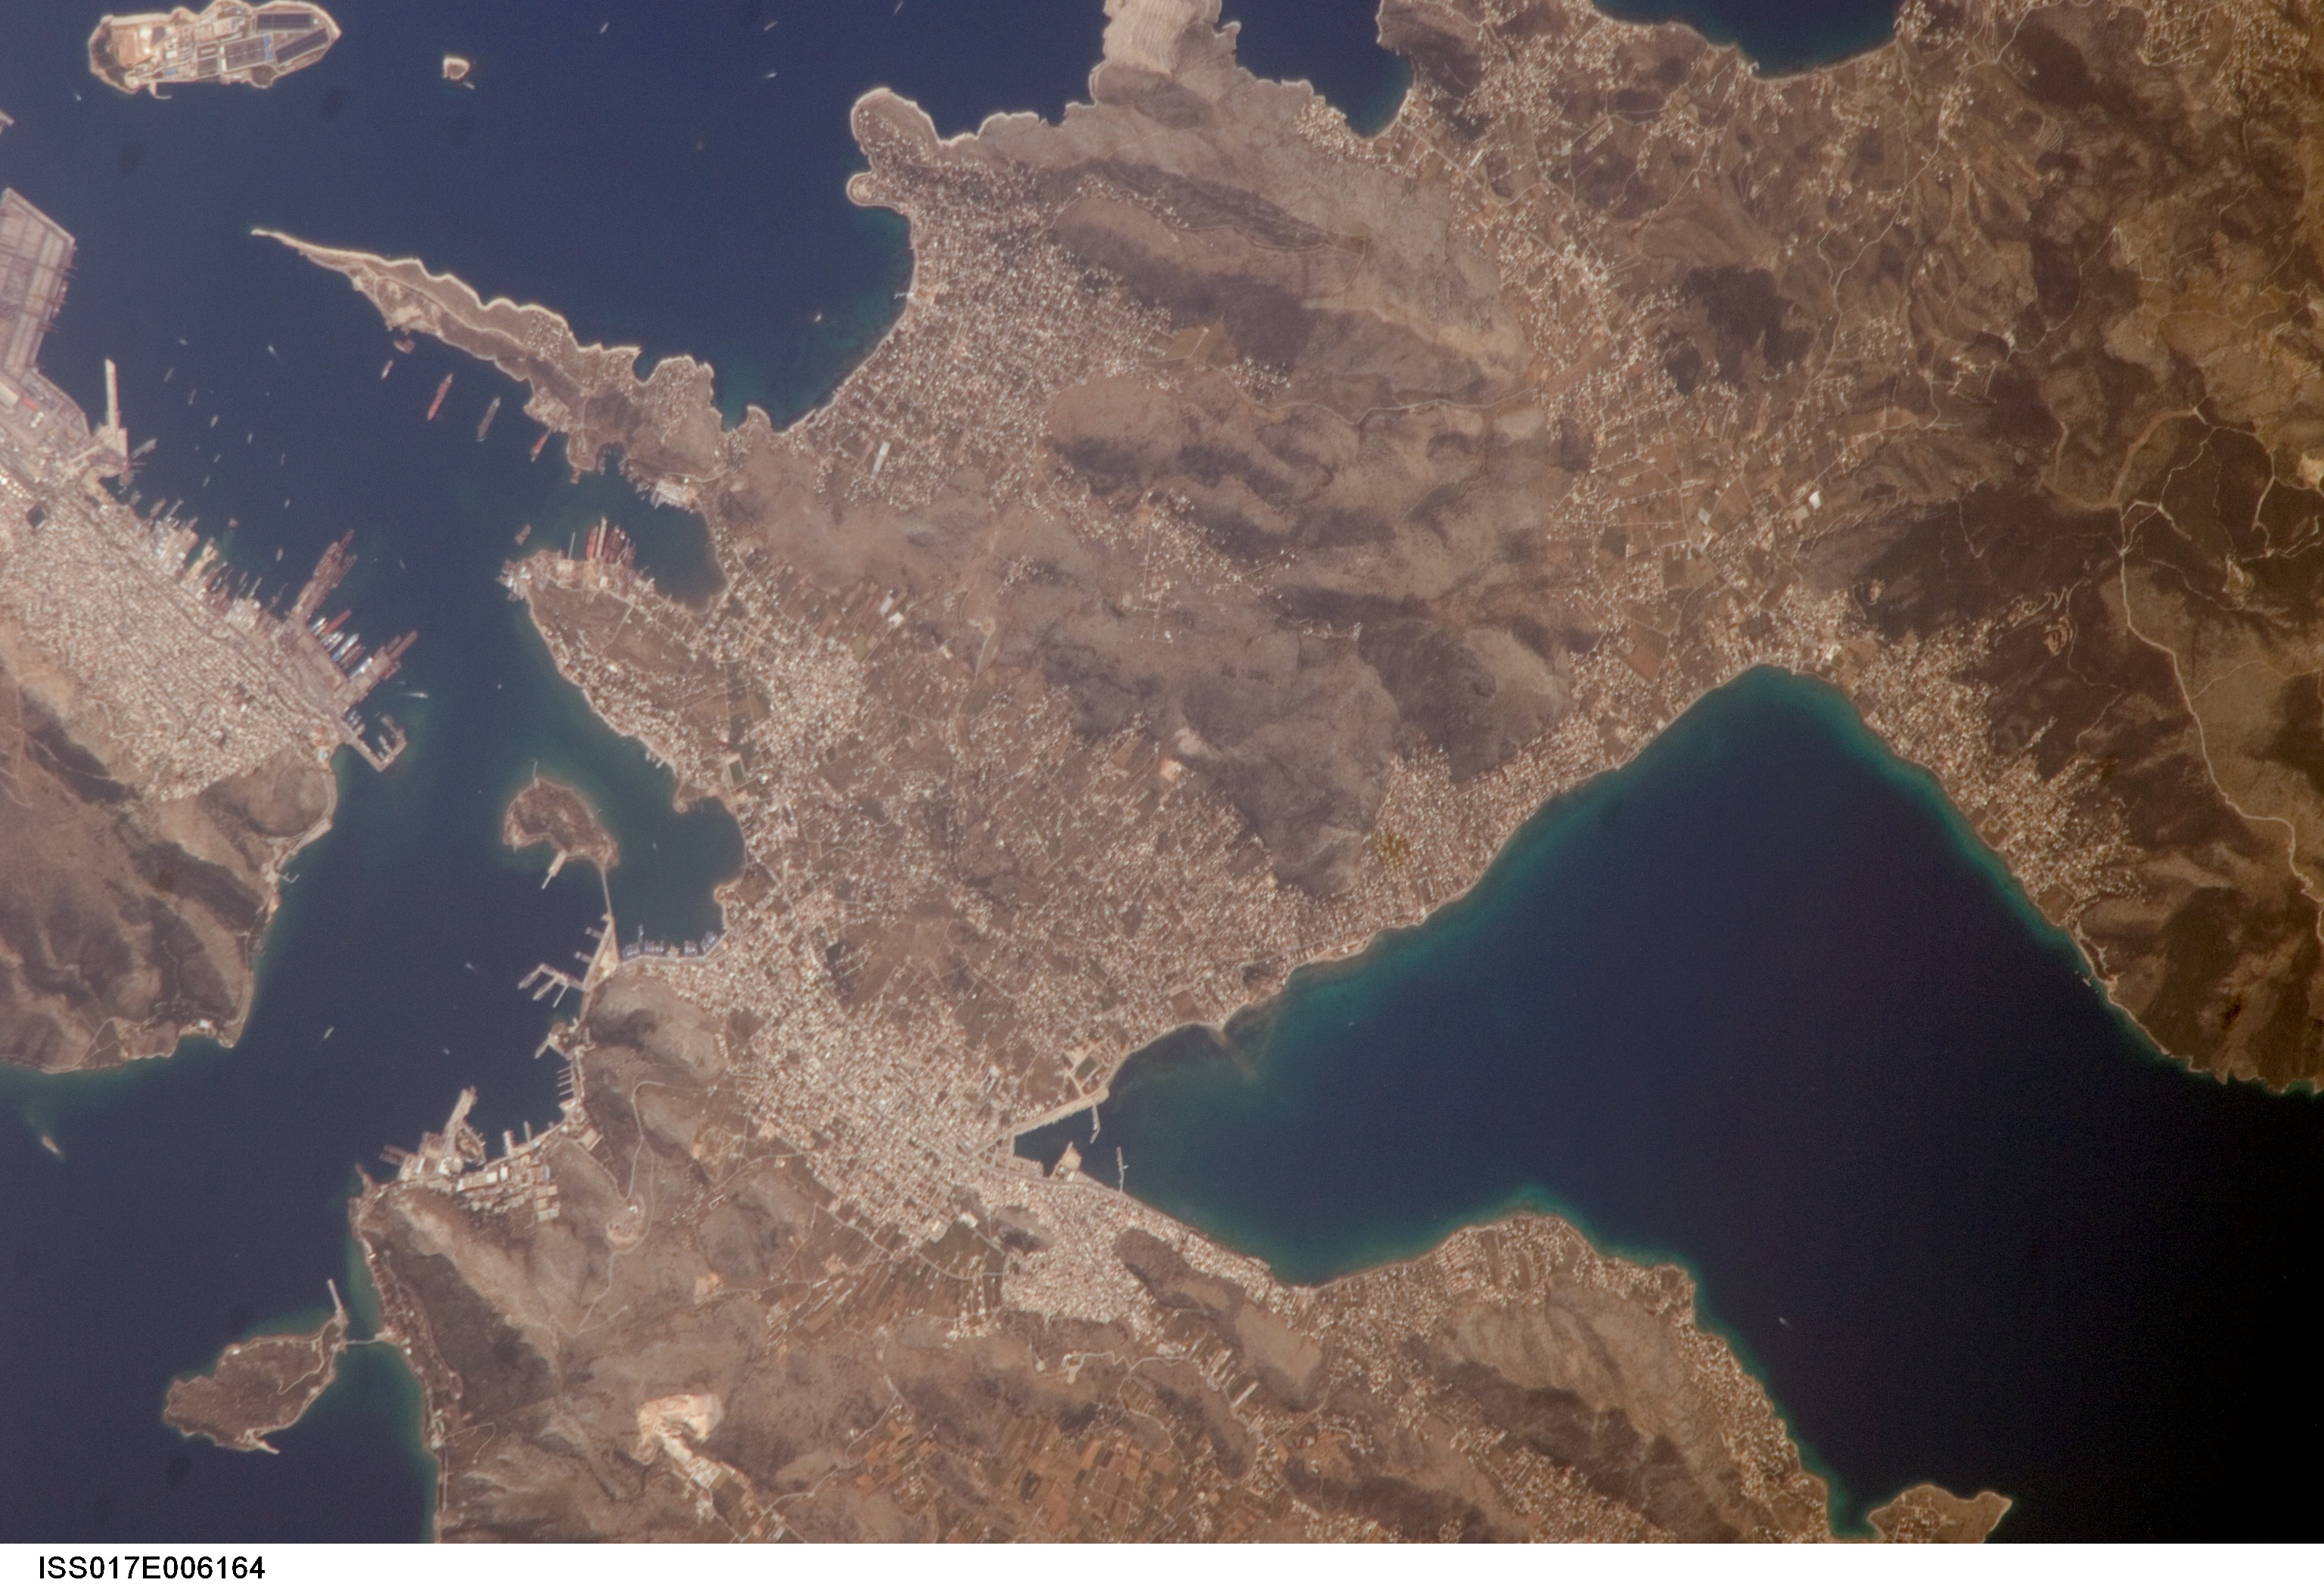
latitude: 37.9
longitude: 23.5
